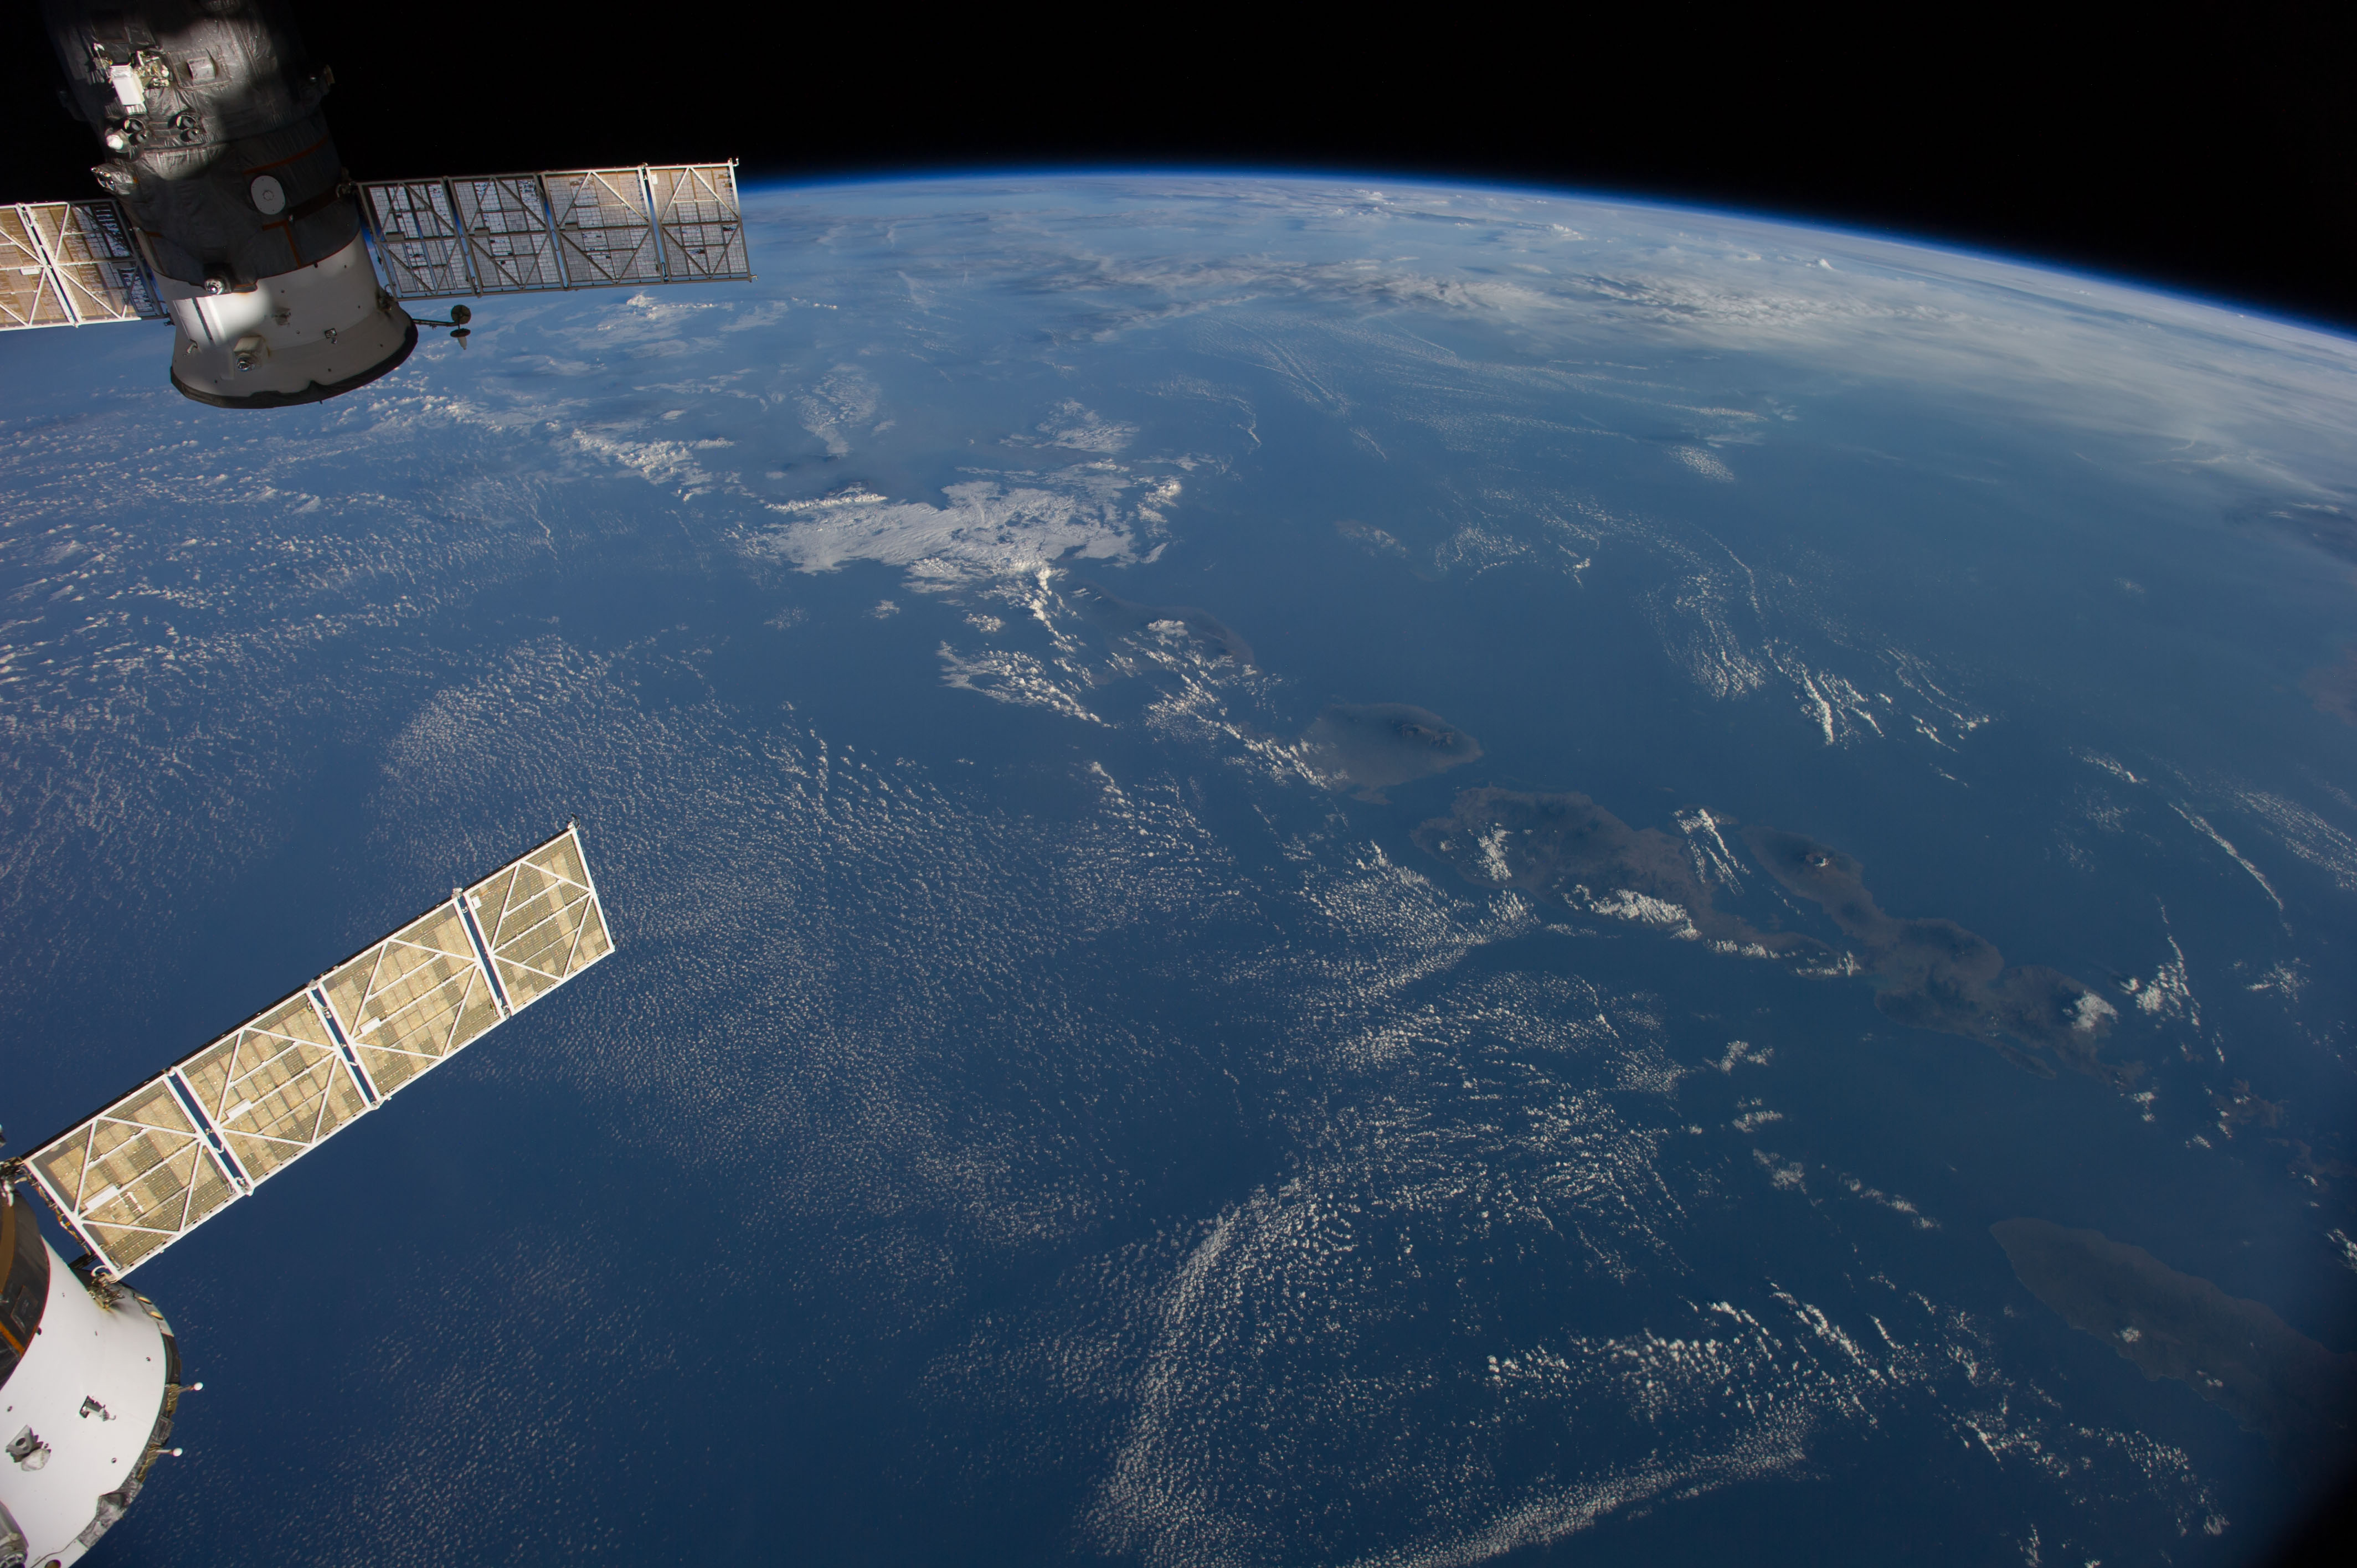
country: INDONESIA
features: BALI, W. NUSA TENGGARA, BALI S., JAVA S., MT. RINJANI, MT. TAMBORA, ATMOSPHERIC LIMB
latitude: -9.5
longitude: 116.0
